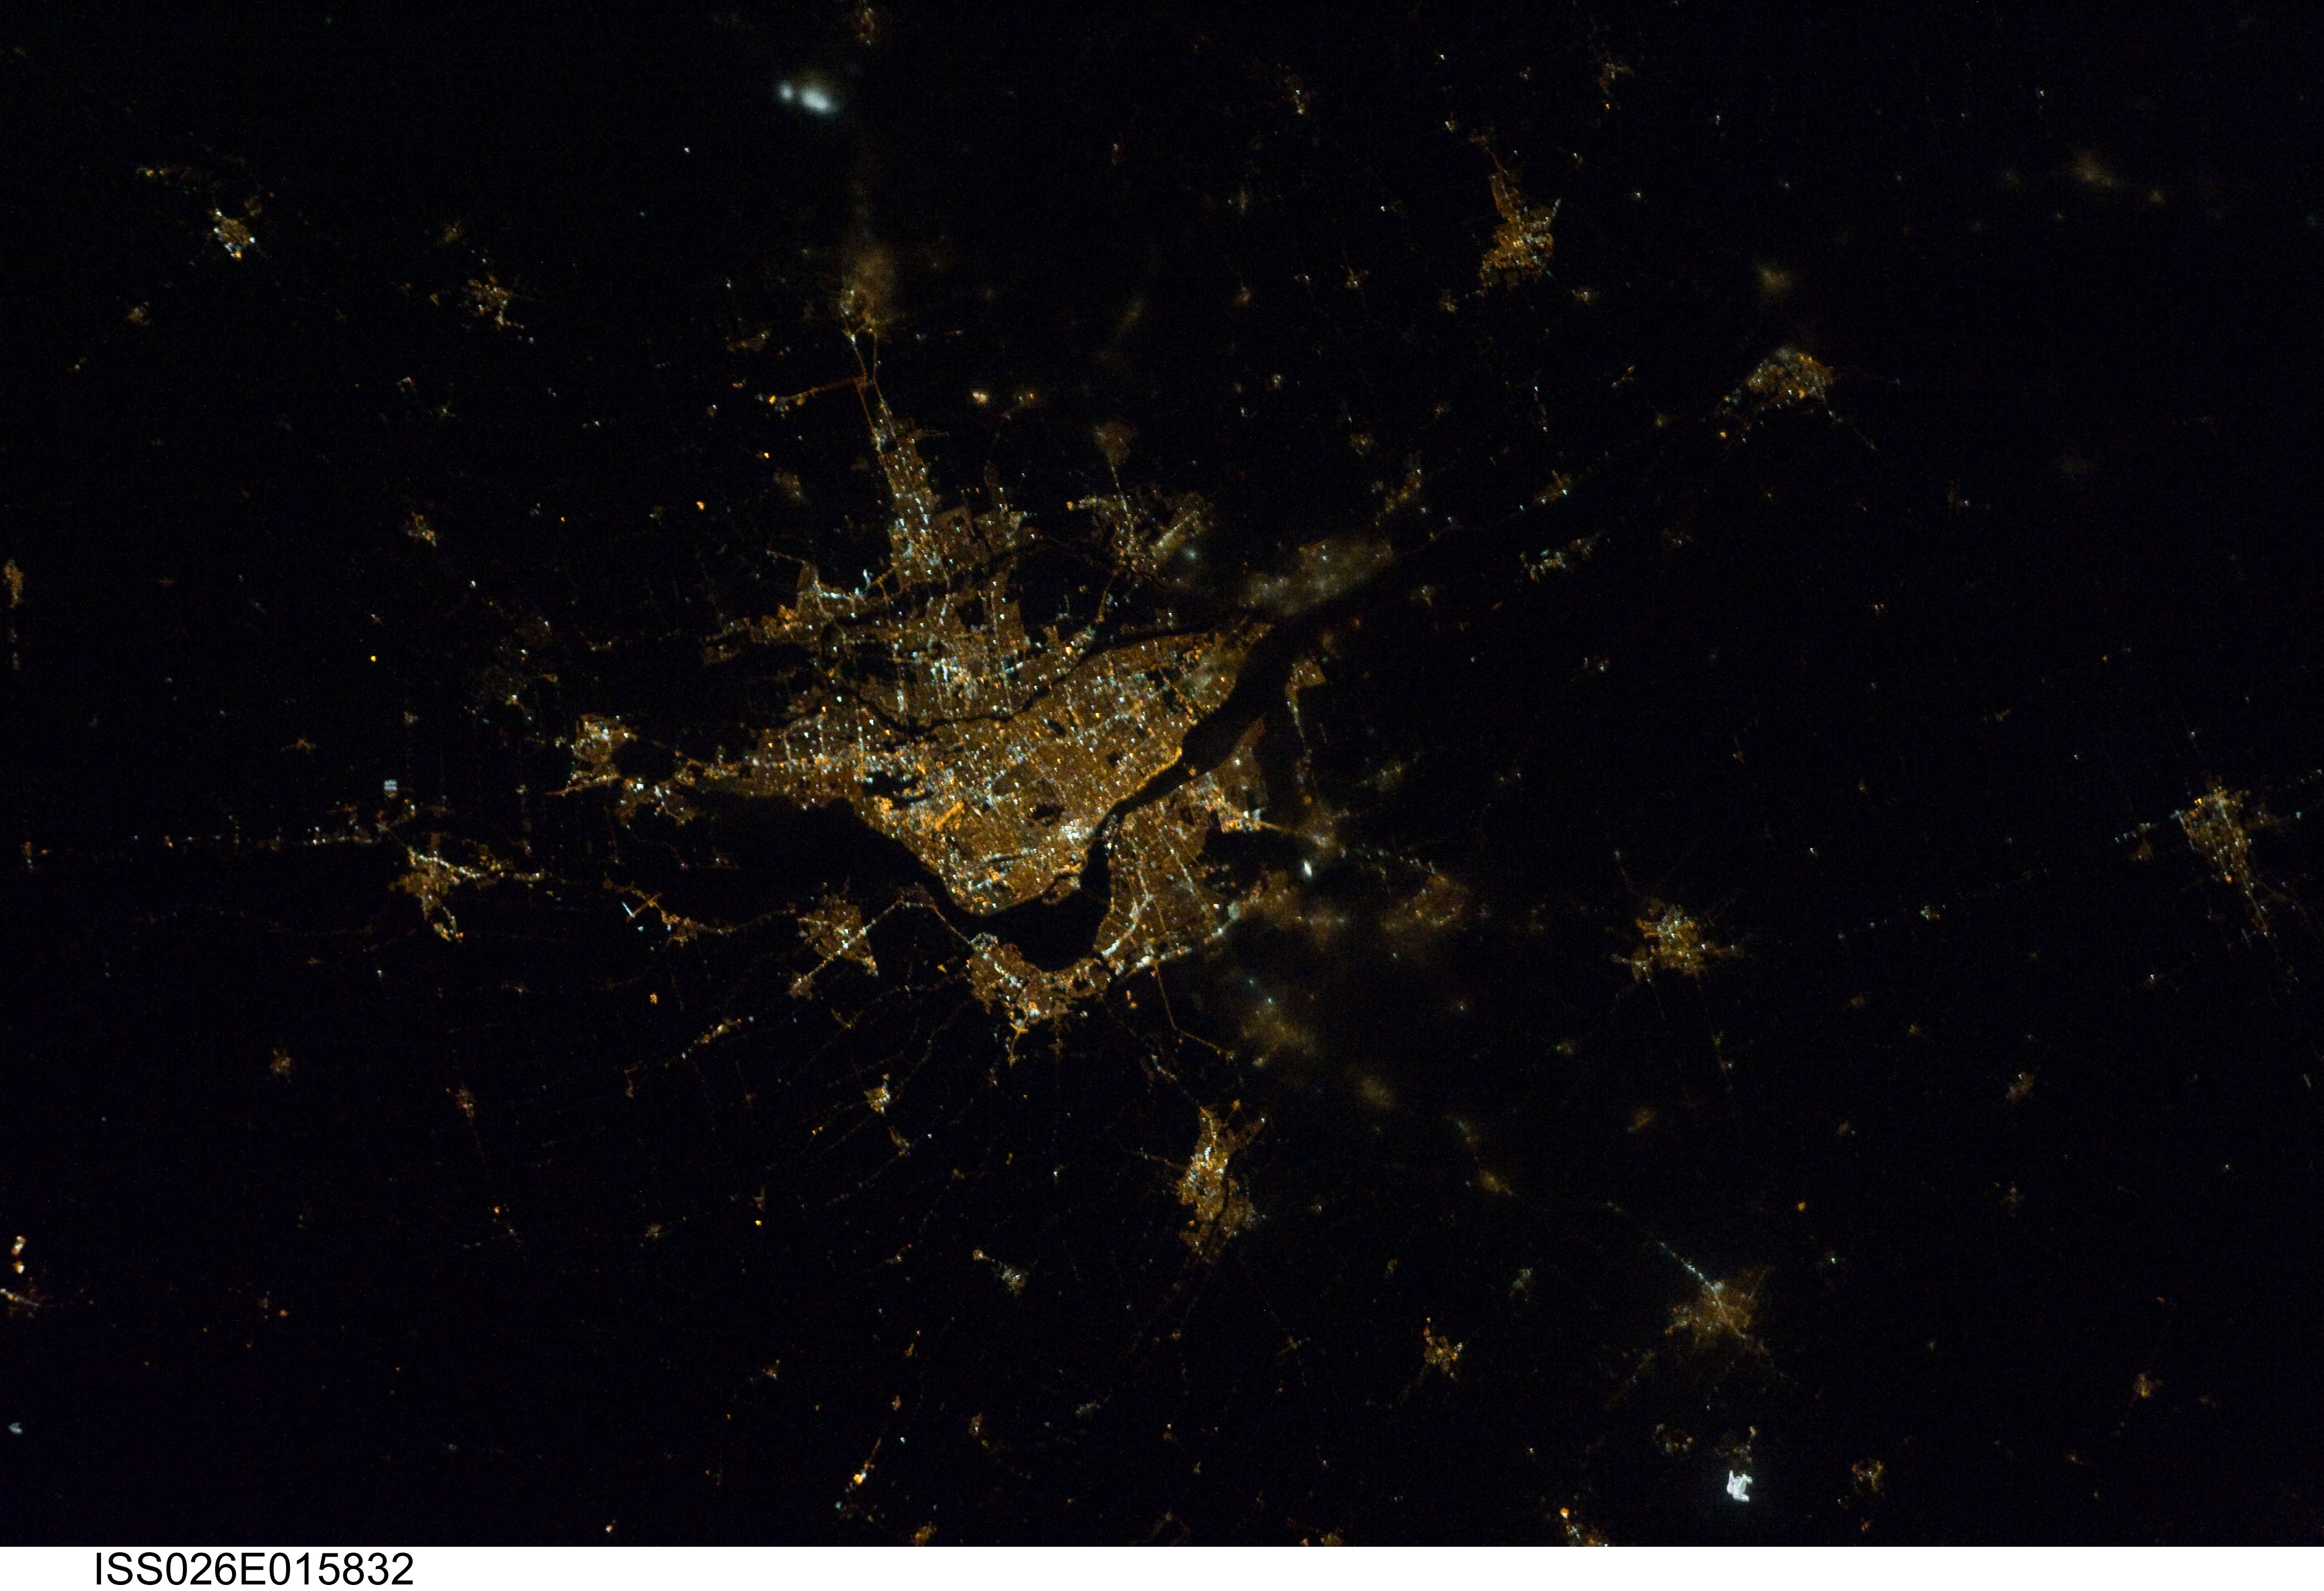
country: CANADA-Q
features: MONTREAL AREA AT NIGHT
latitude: 45.5
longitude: -73.5
